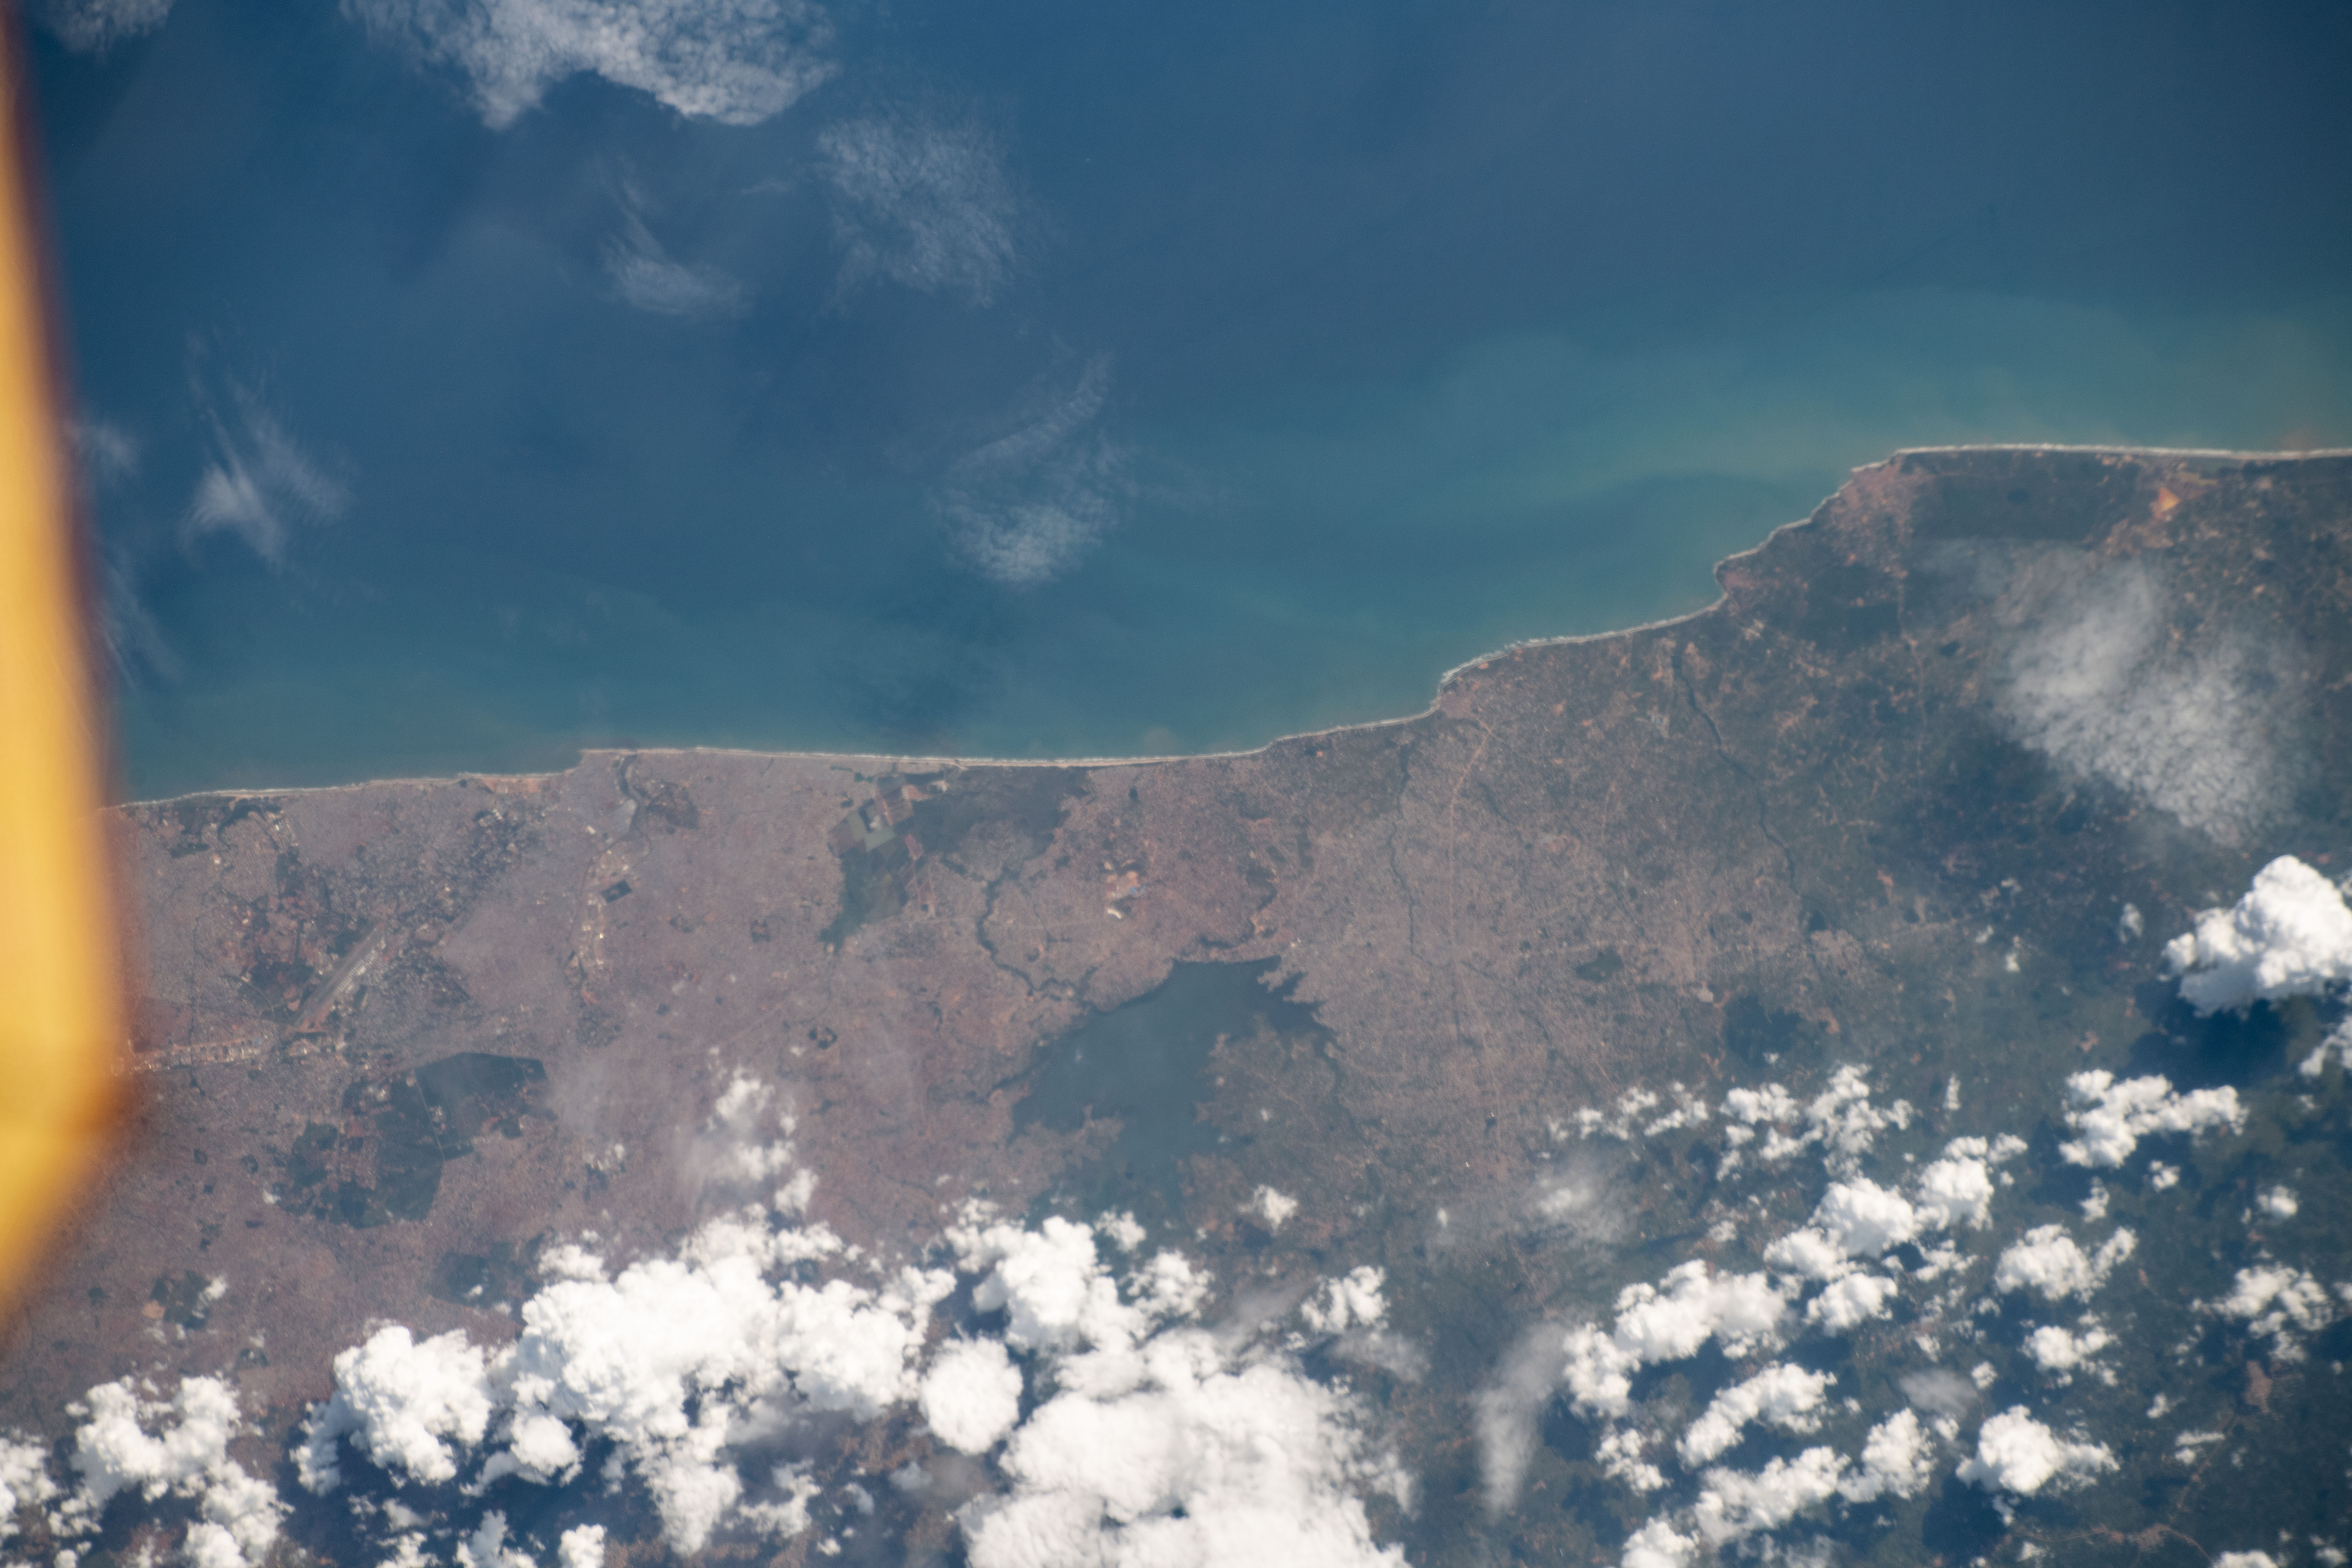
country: GHANA
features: ACCRA, WEIJA RESERVOIR
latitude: 5.5
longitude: -0.4
